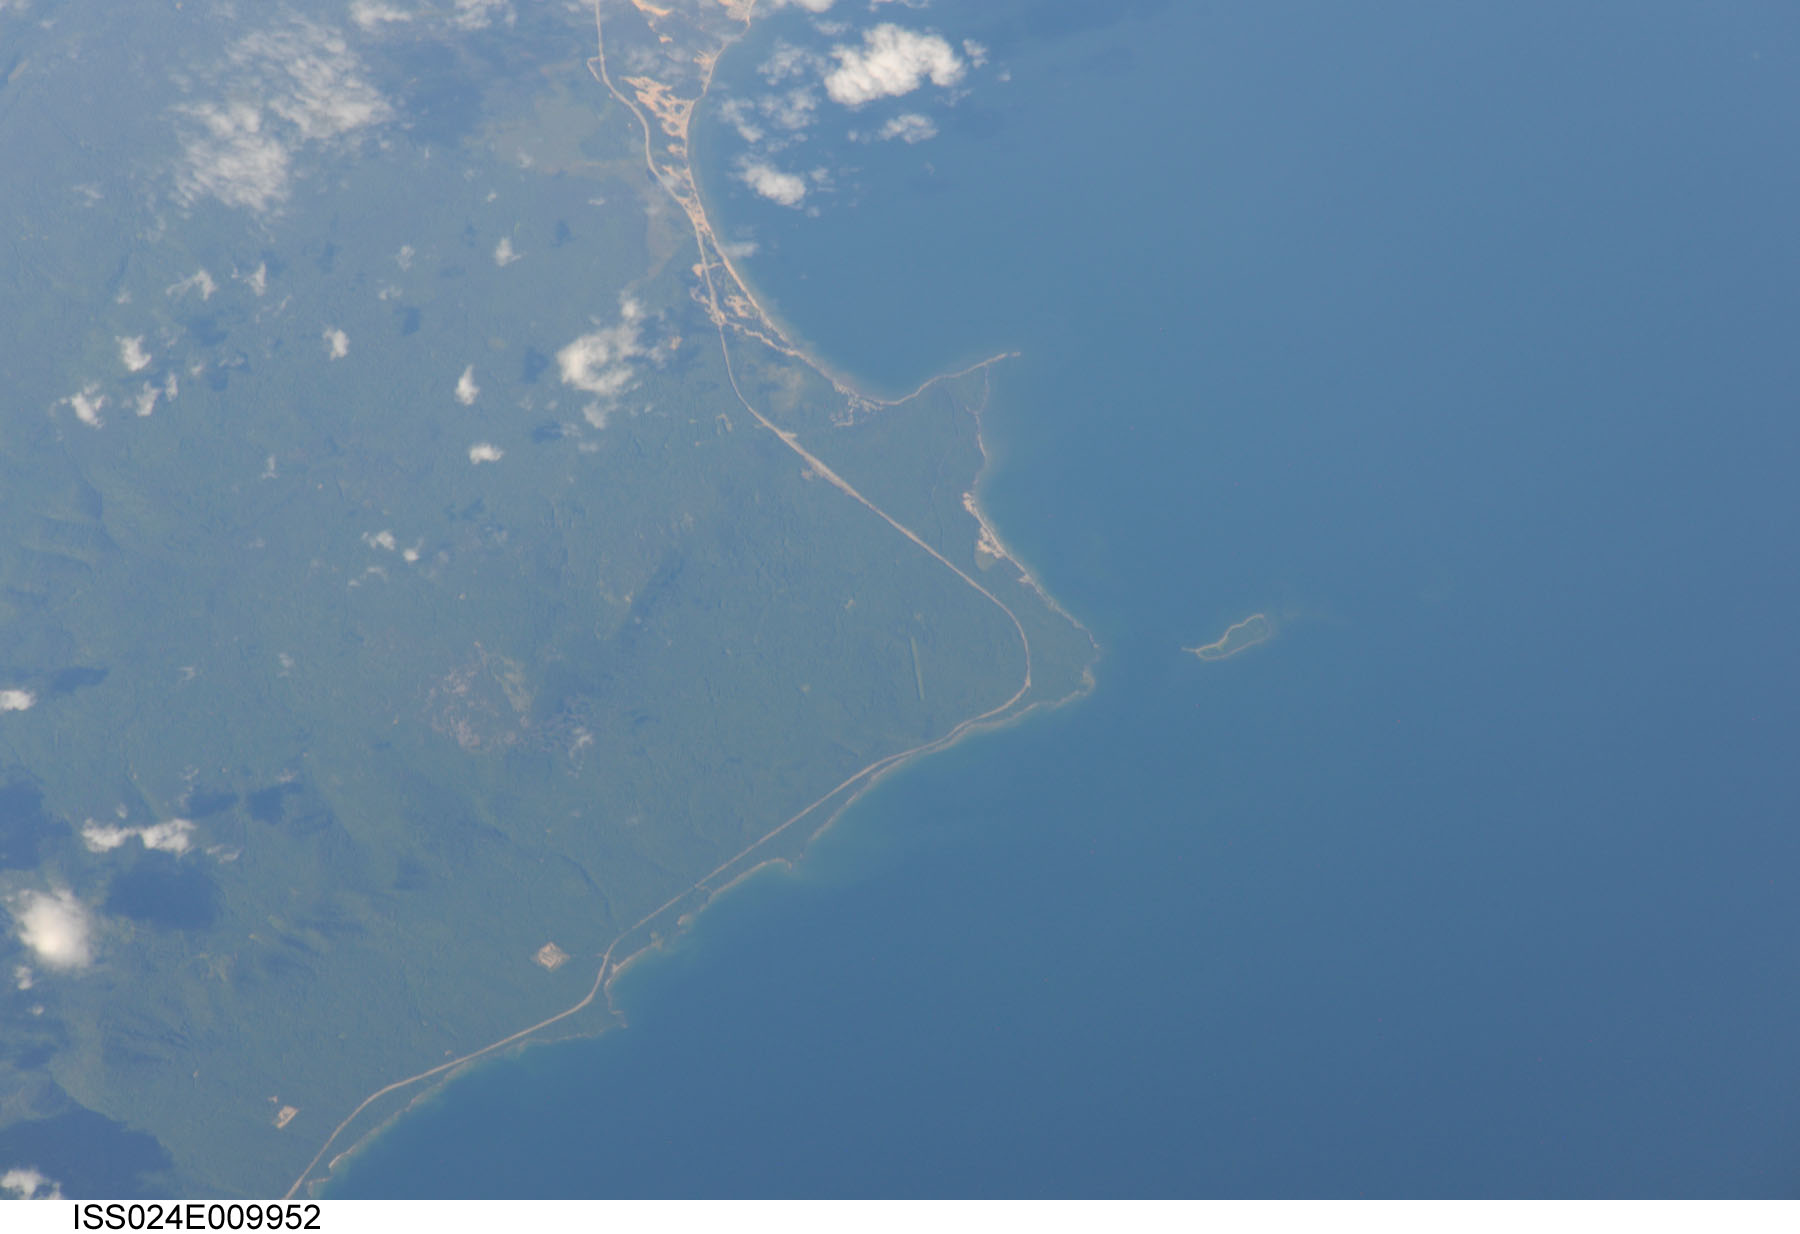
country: RUSSIAN FEDERATION
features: E. SHORE OF LAKE BAIKAL,BEZYMYANKA
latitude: 53.1
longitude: 108.3
